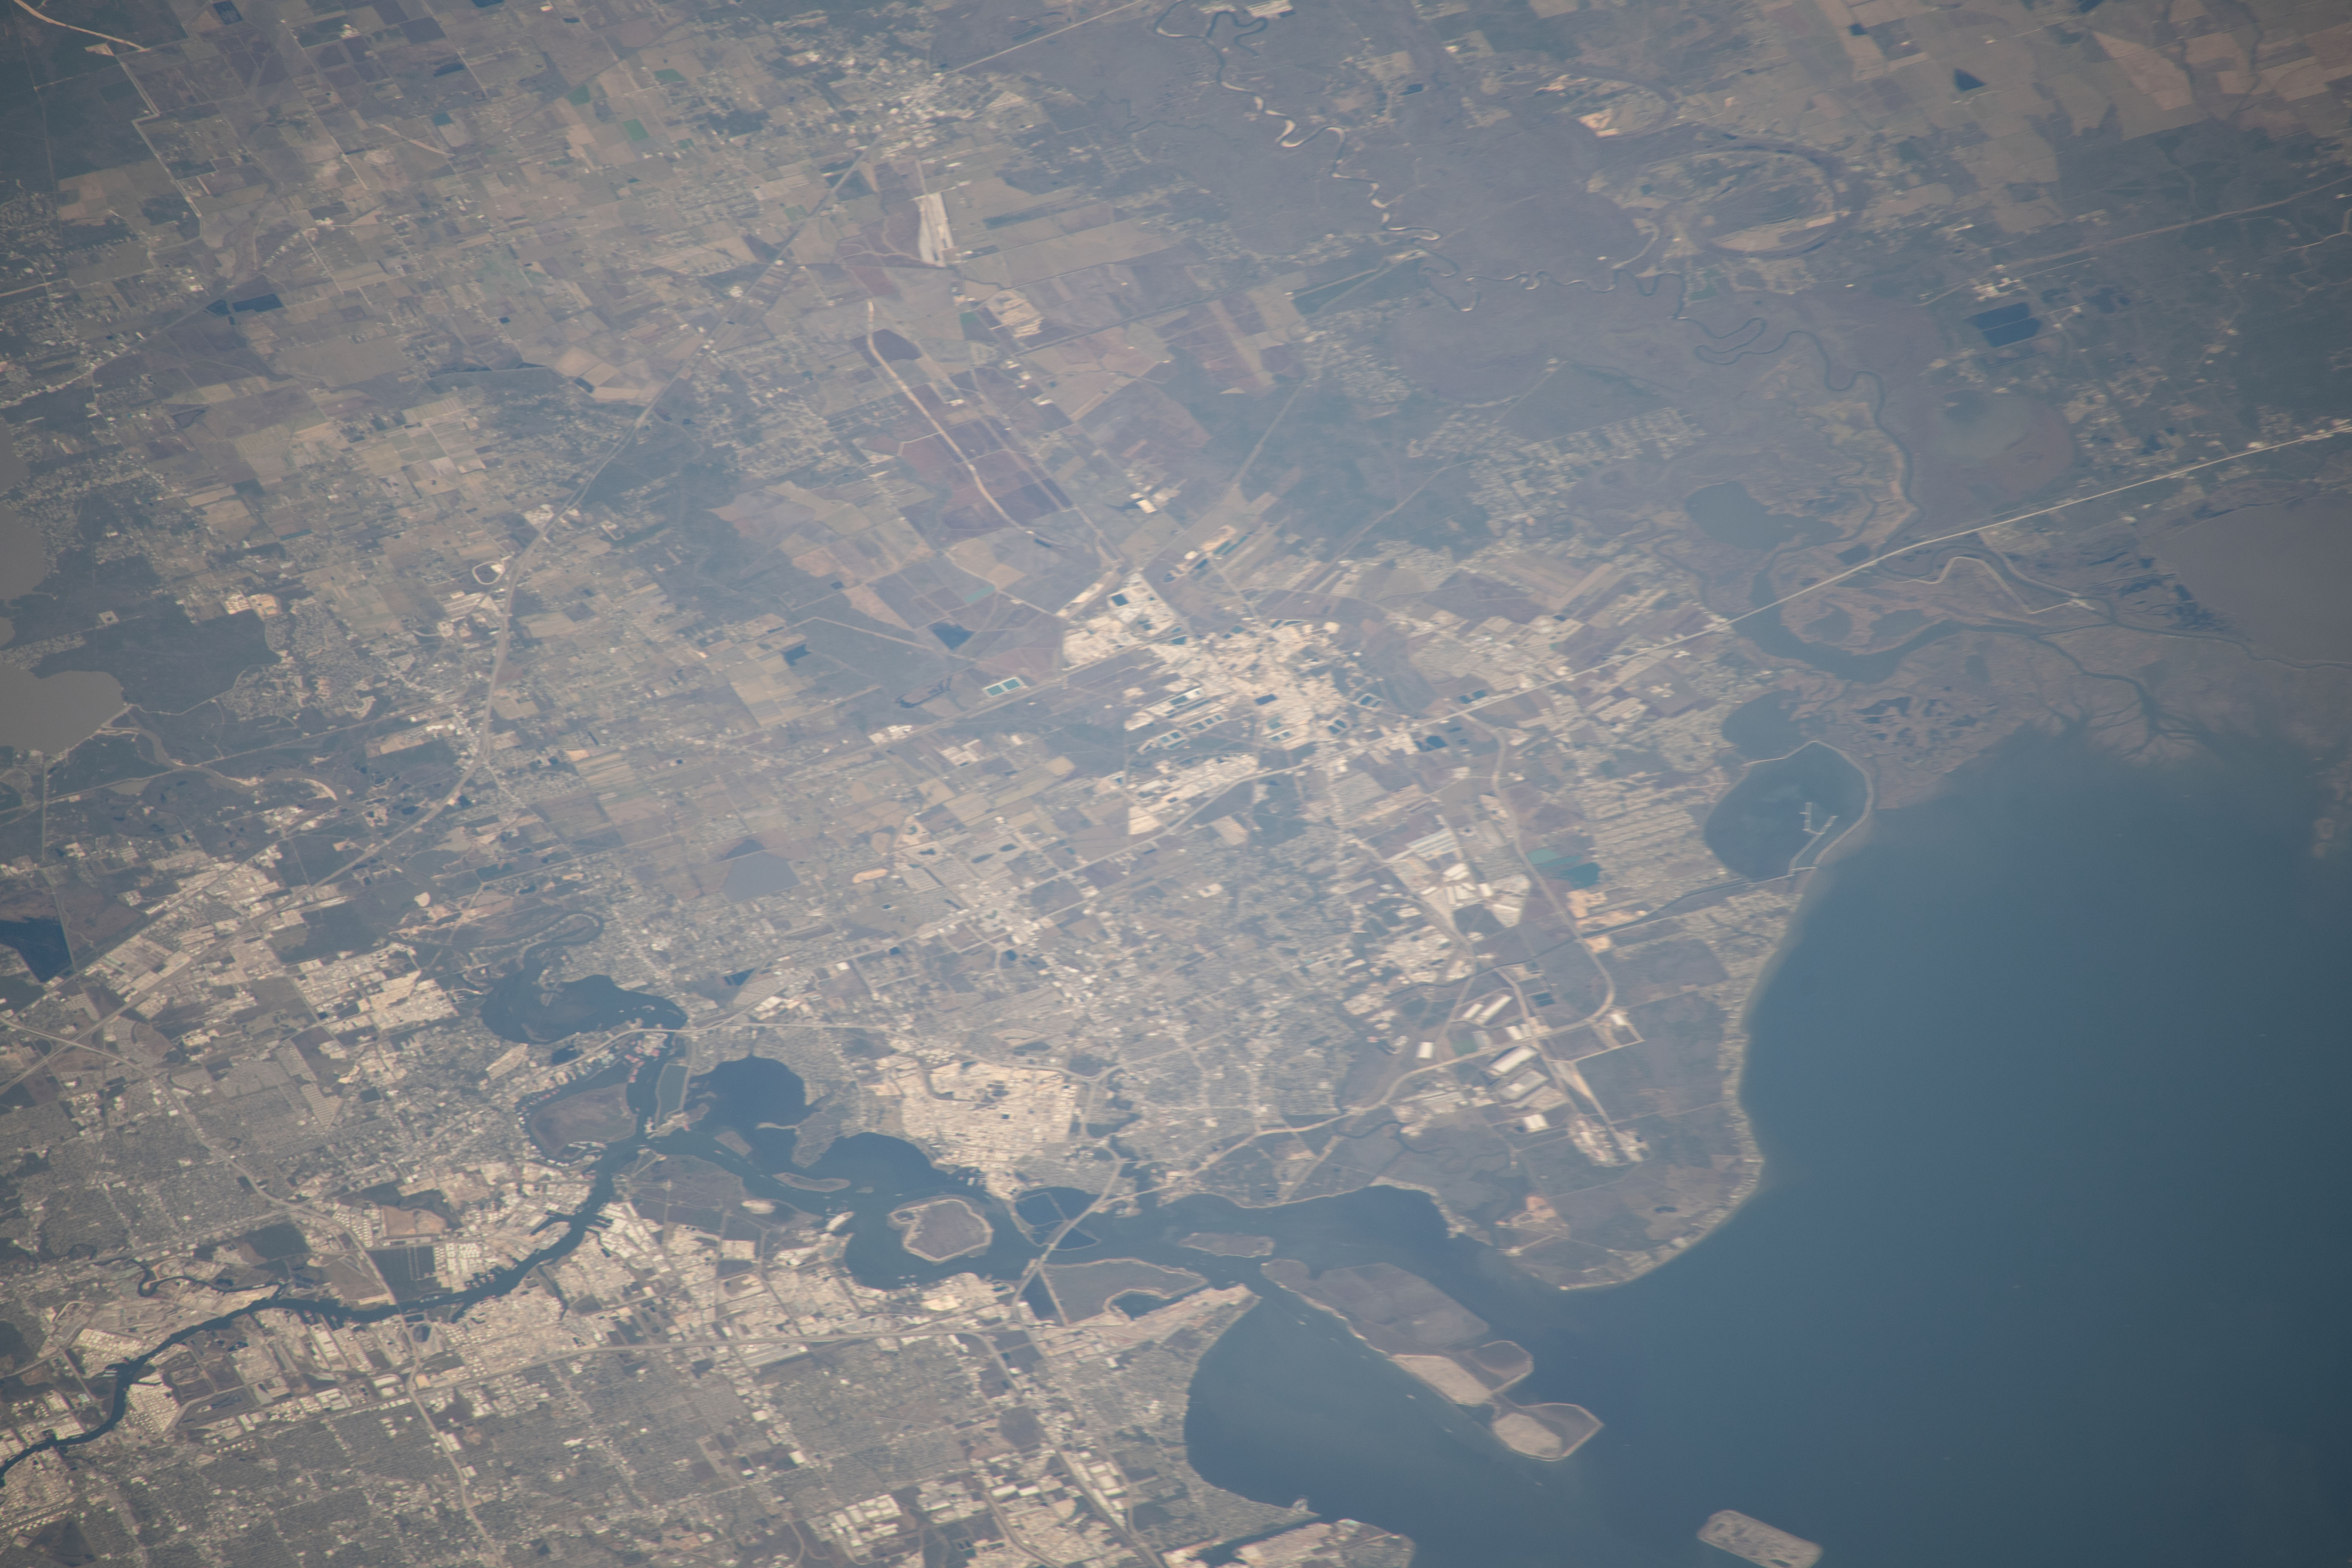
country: USA-TEXAS
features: TRINITY BAY, TRINITY NATINAL WILDLIFE REFUGE
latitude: 29.8
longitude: -94.9
